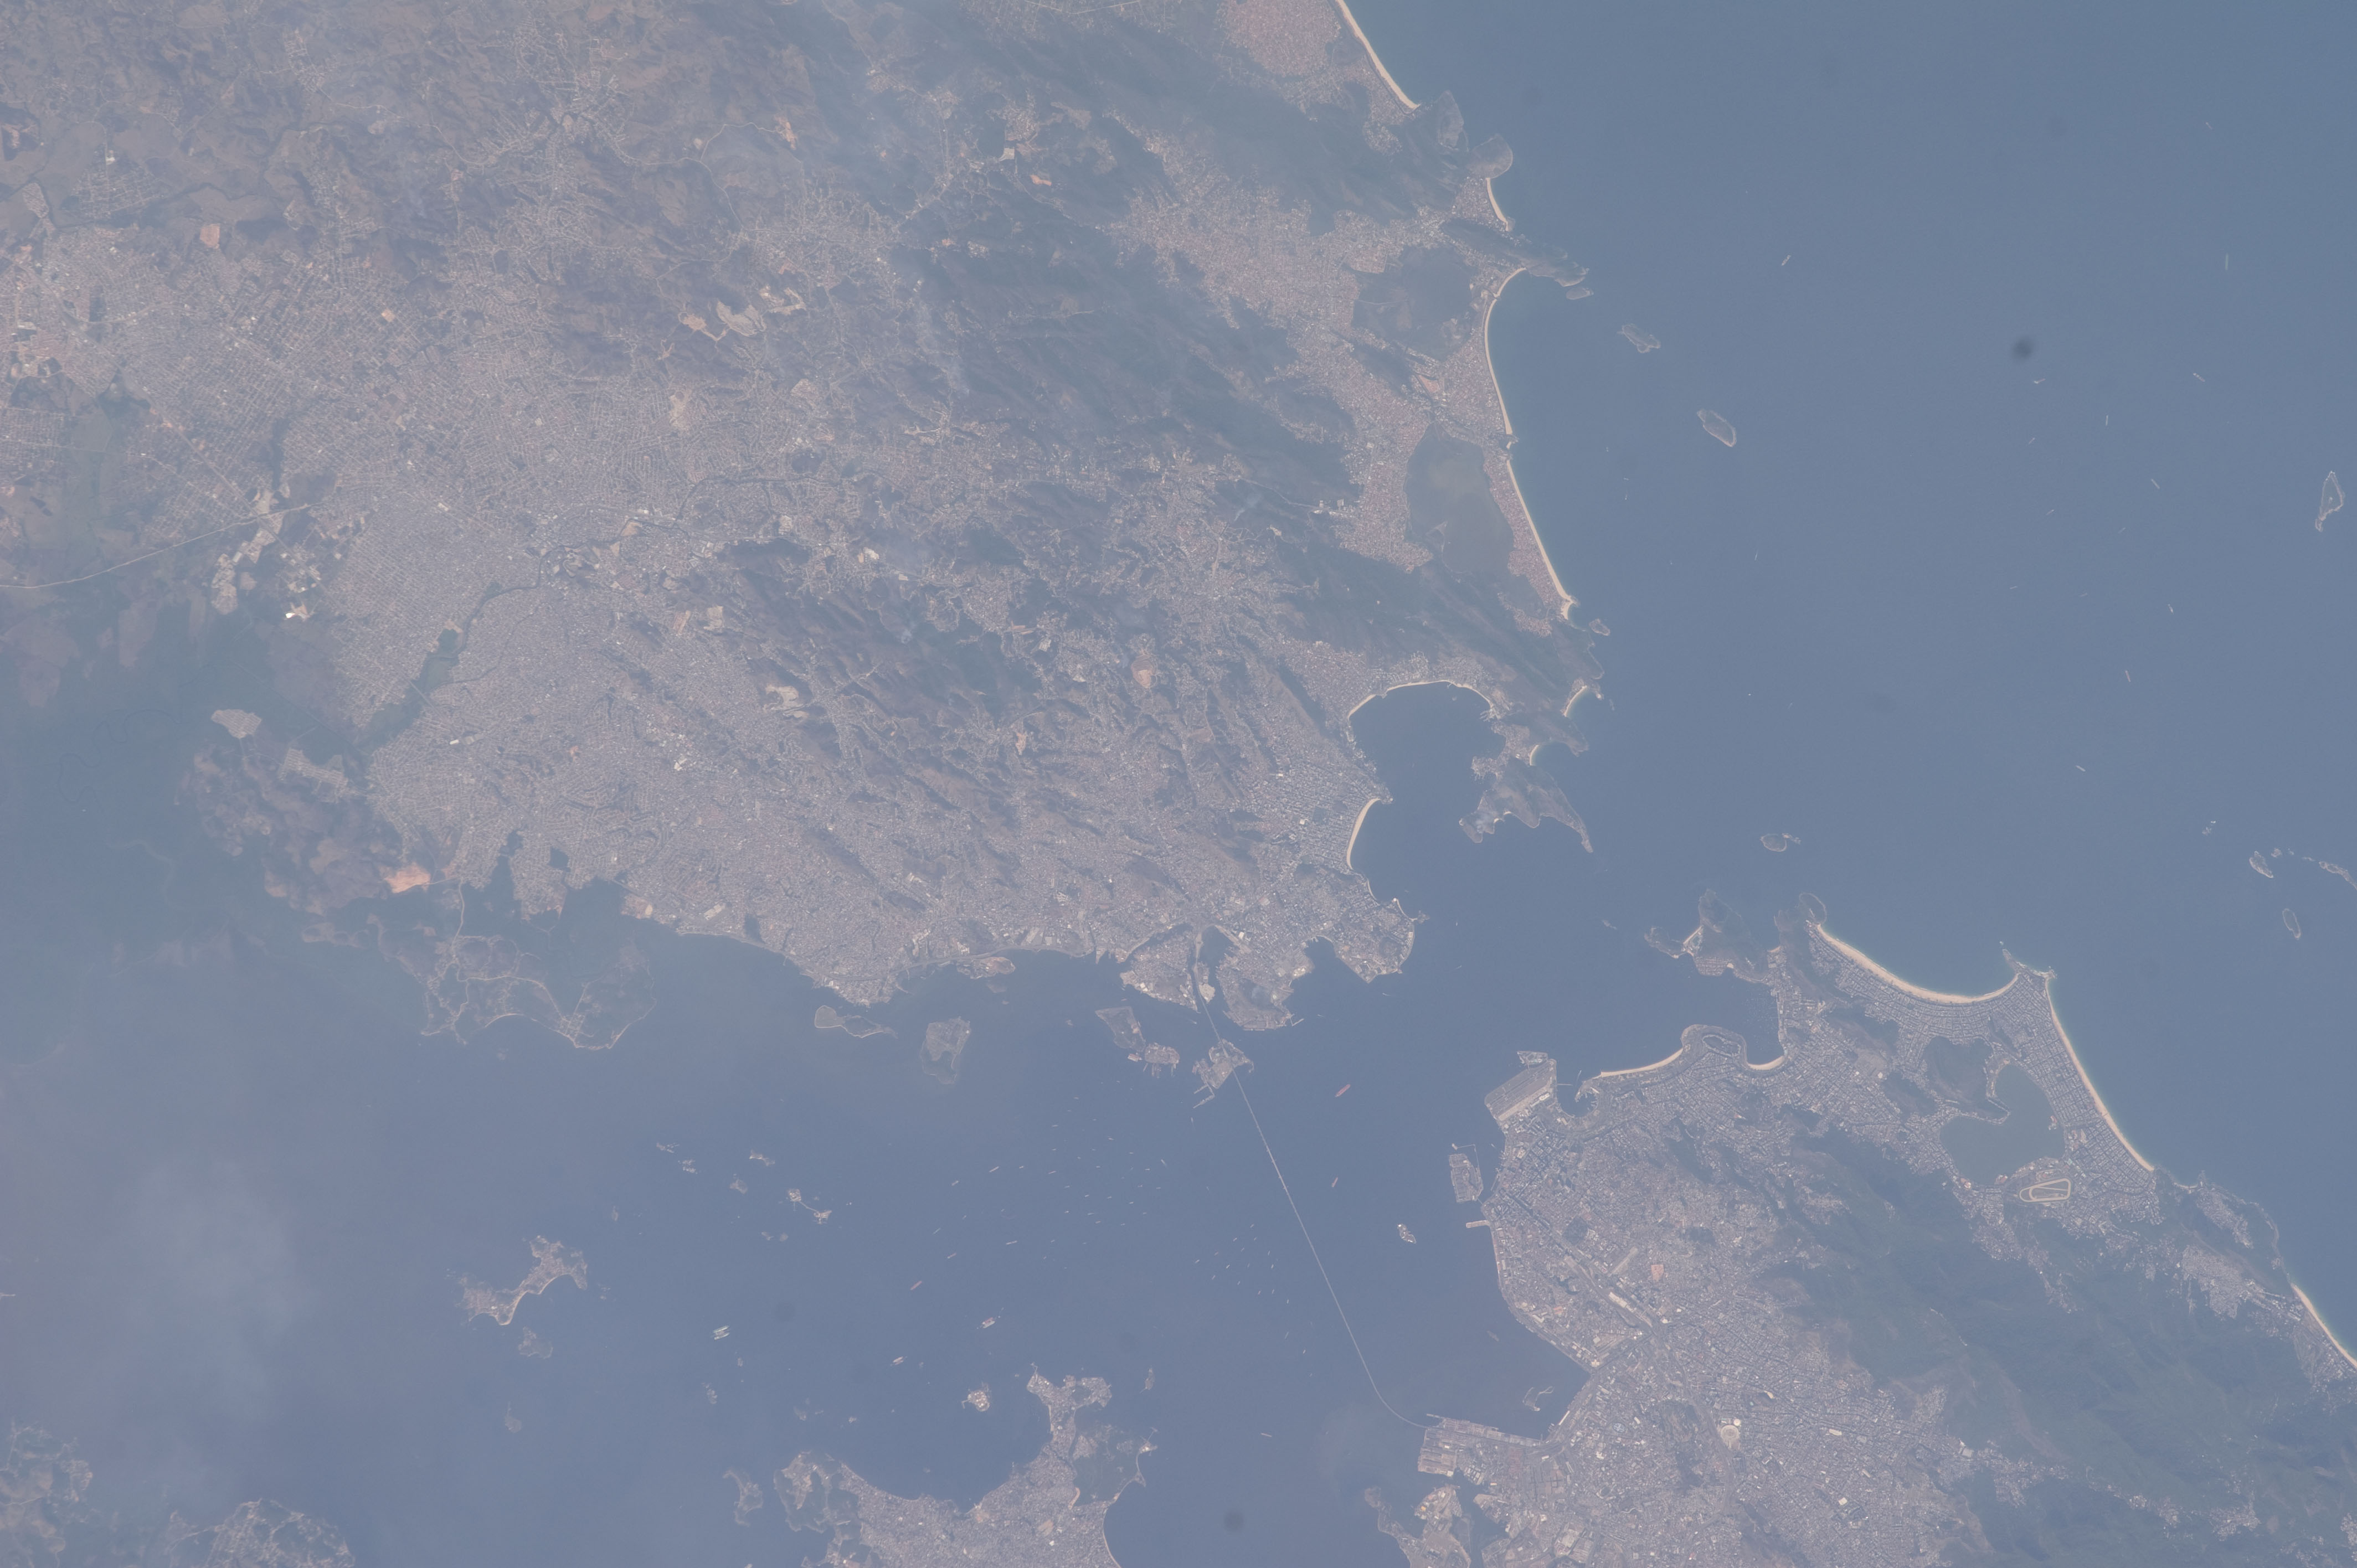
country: BRAZIL
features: S. RIO DE JANEIRO, ROADS, GUANABARA B., SHIPS, SAO GONCALO
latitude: -22.9
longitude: -43.0
